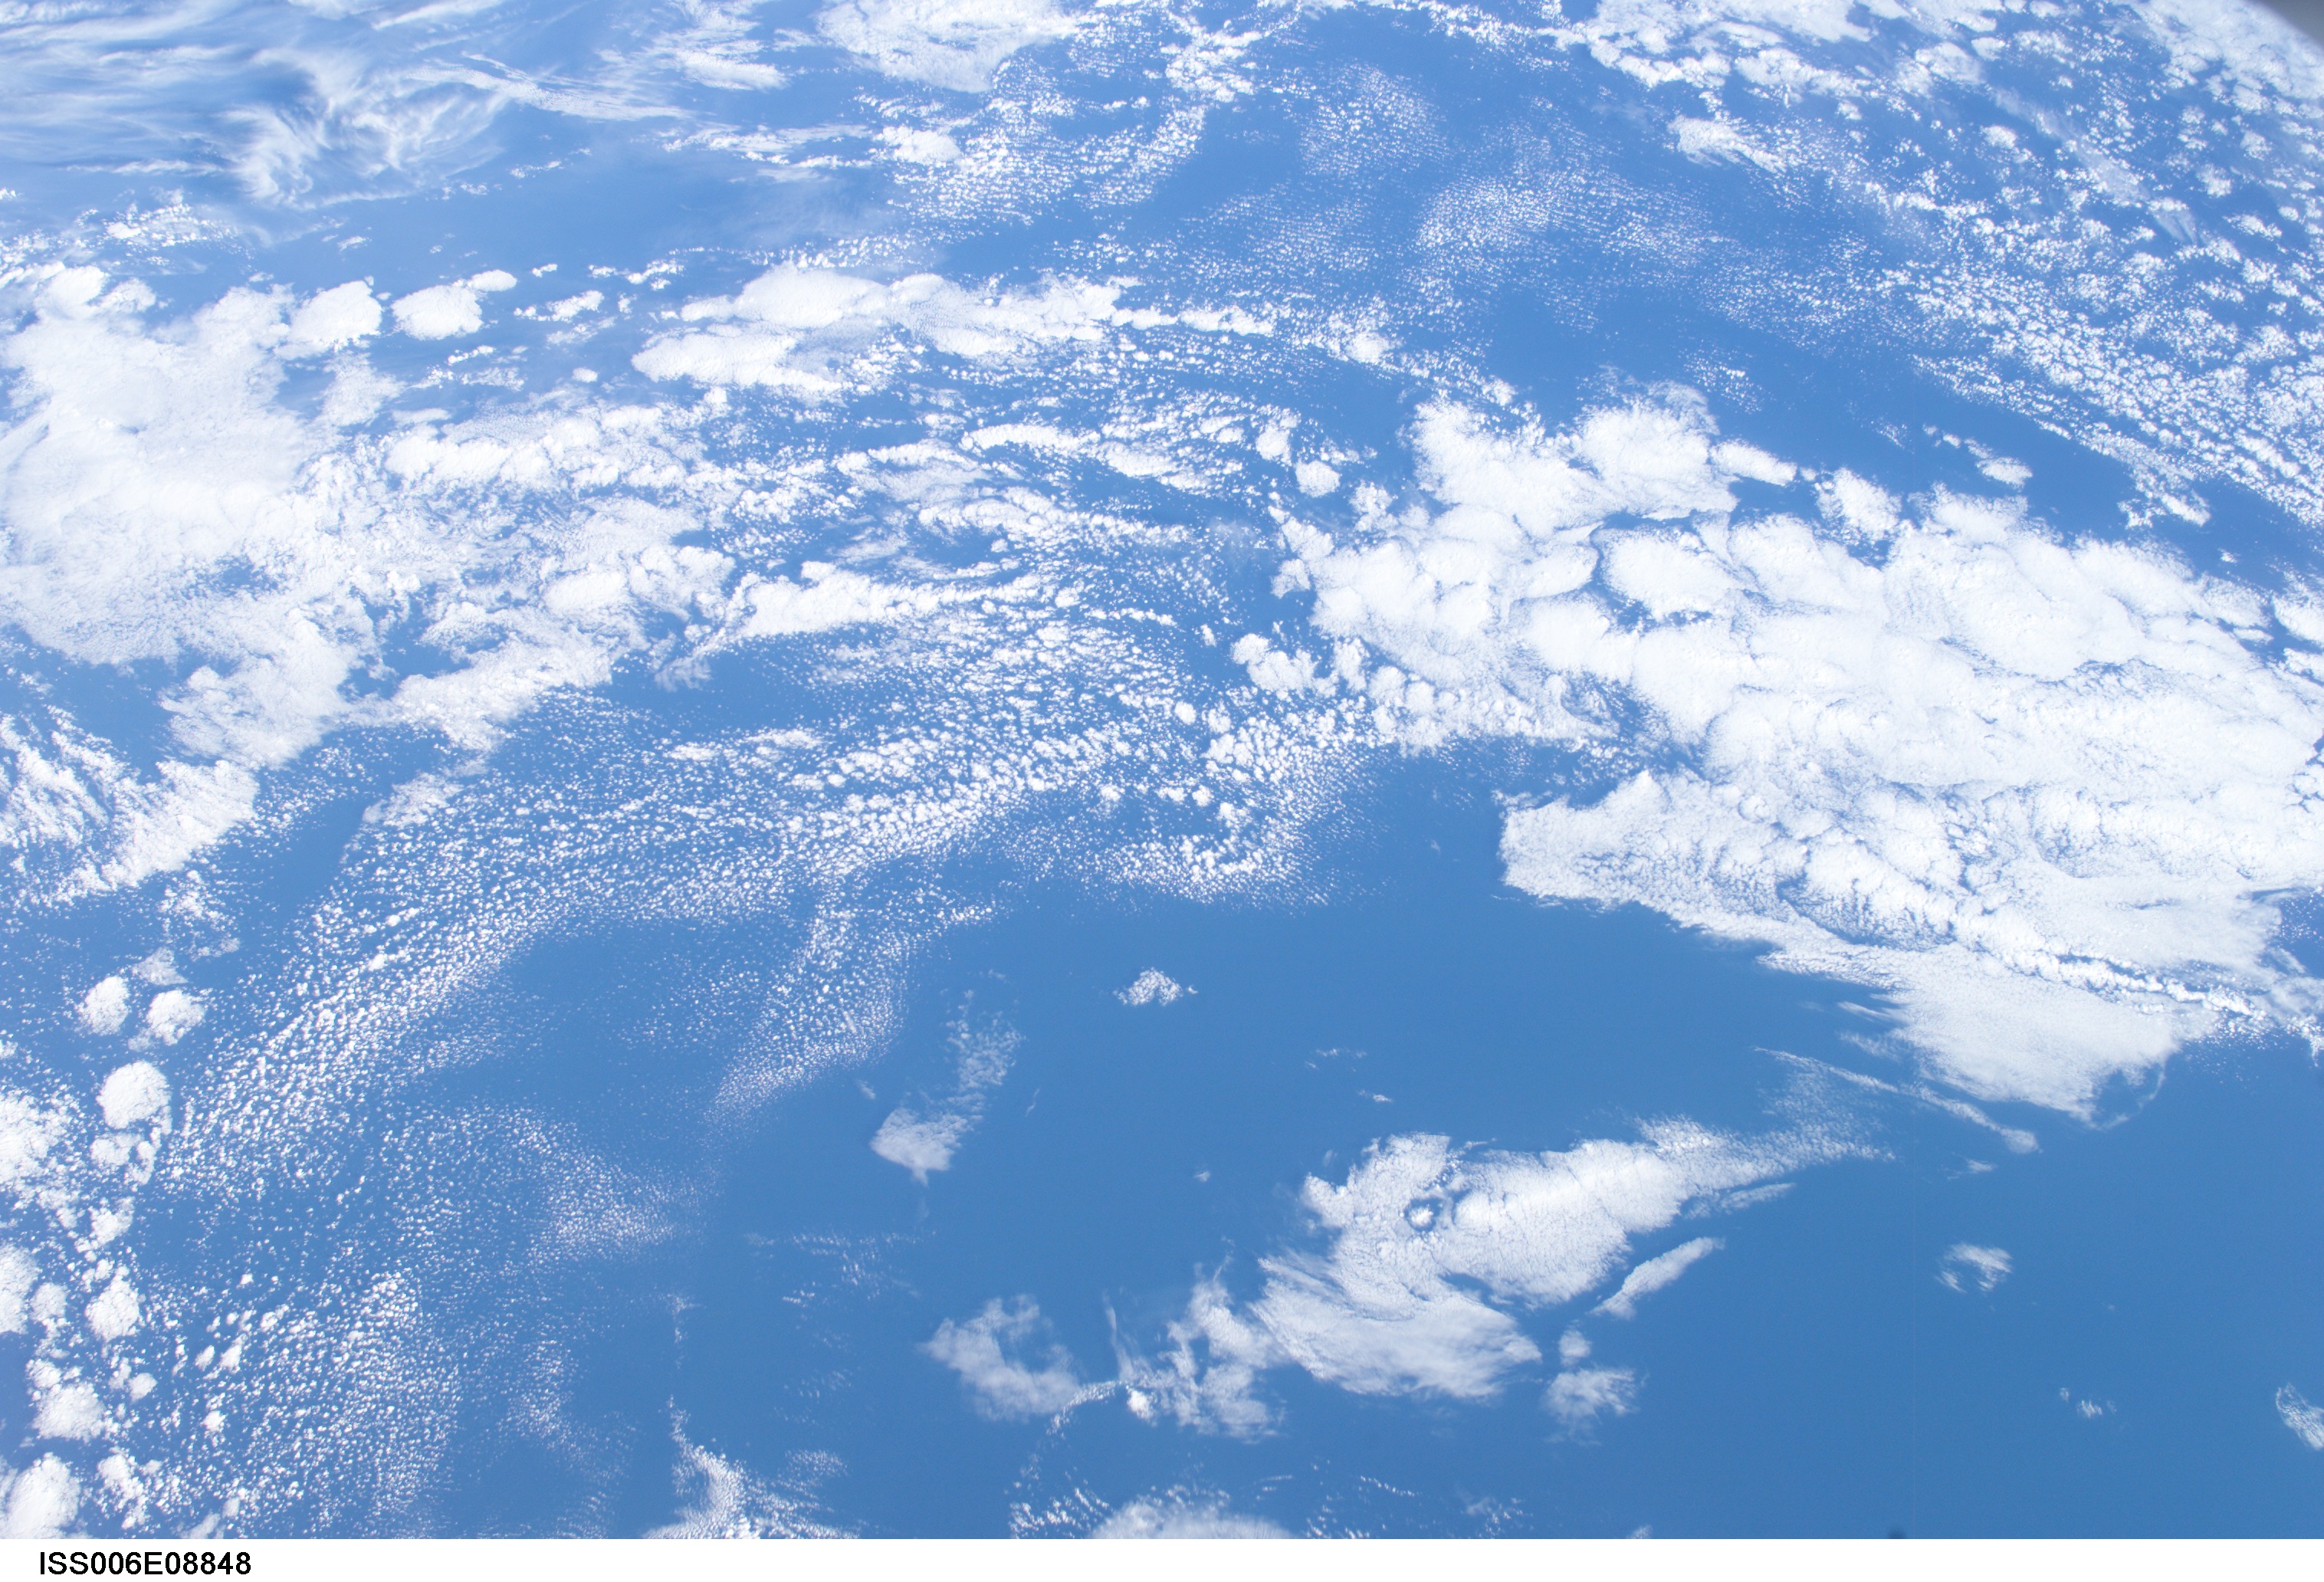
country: ATLANTIC OCEAN
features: CLOUDS
